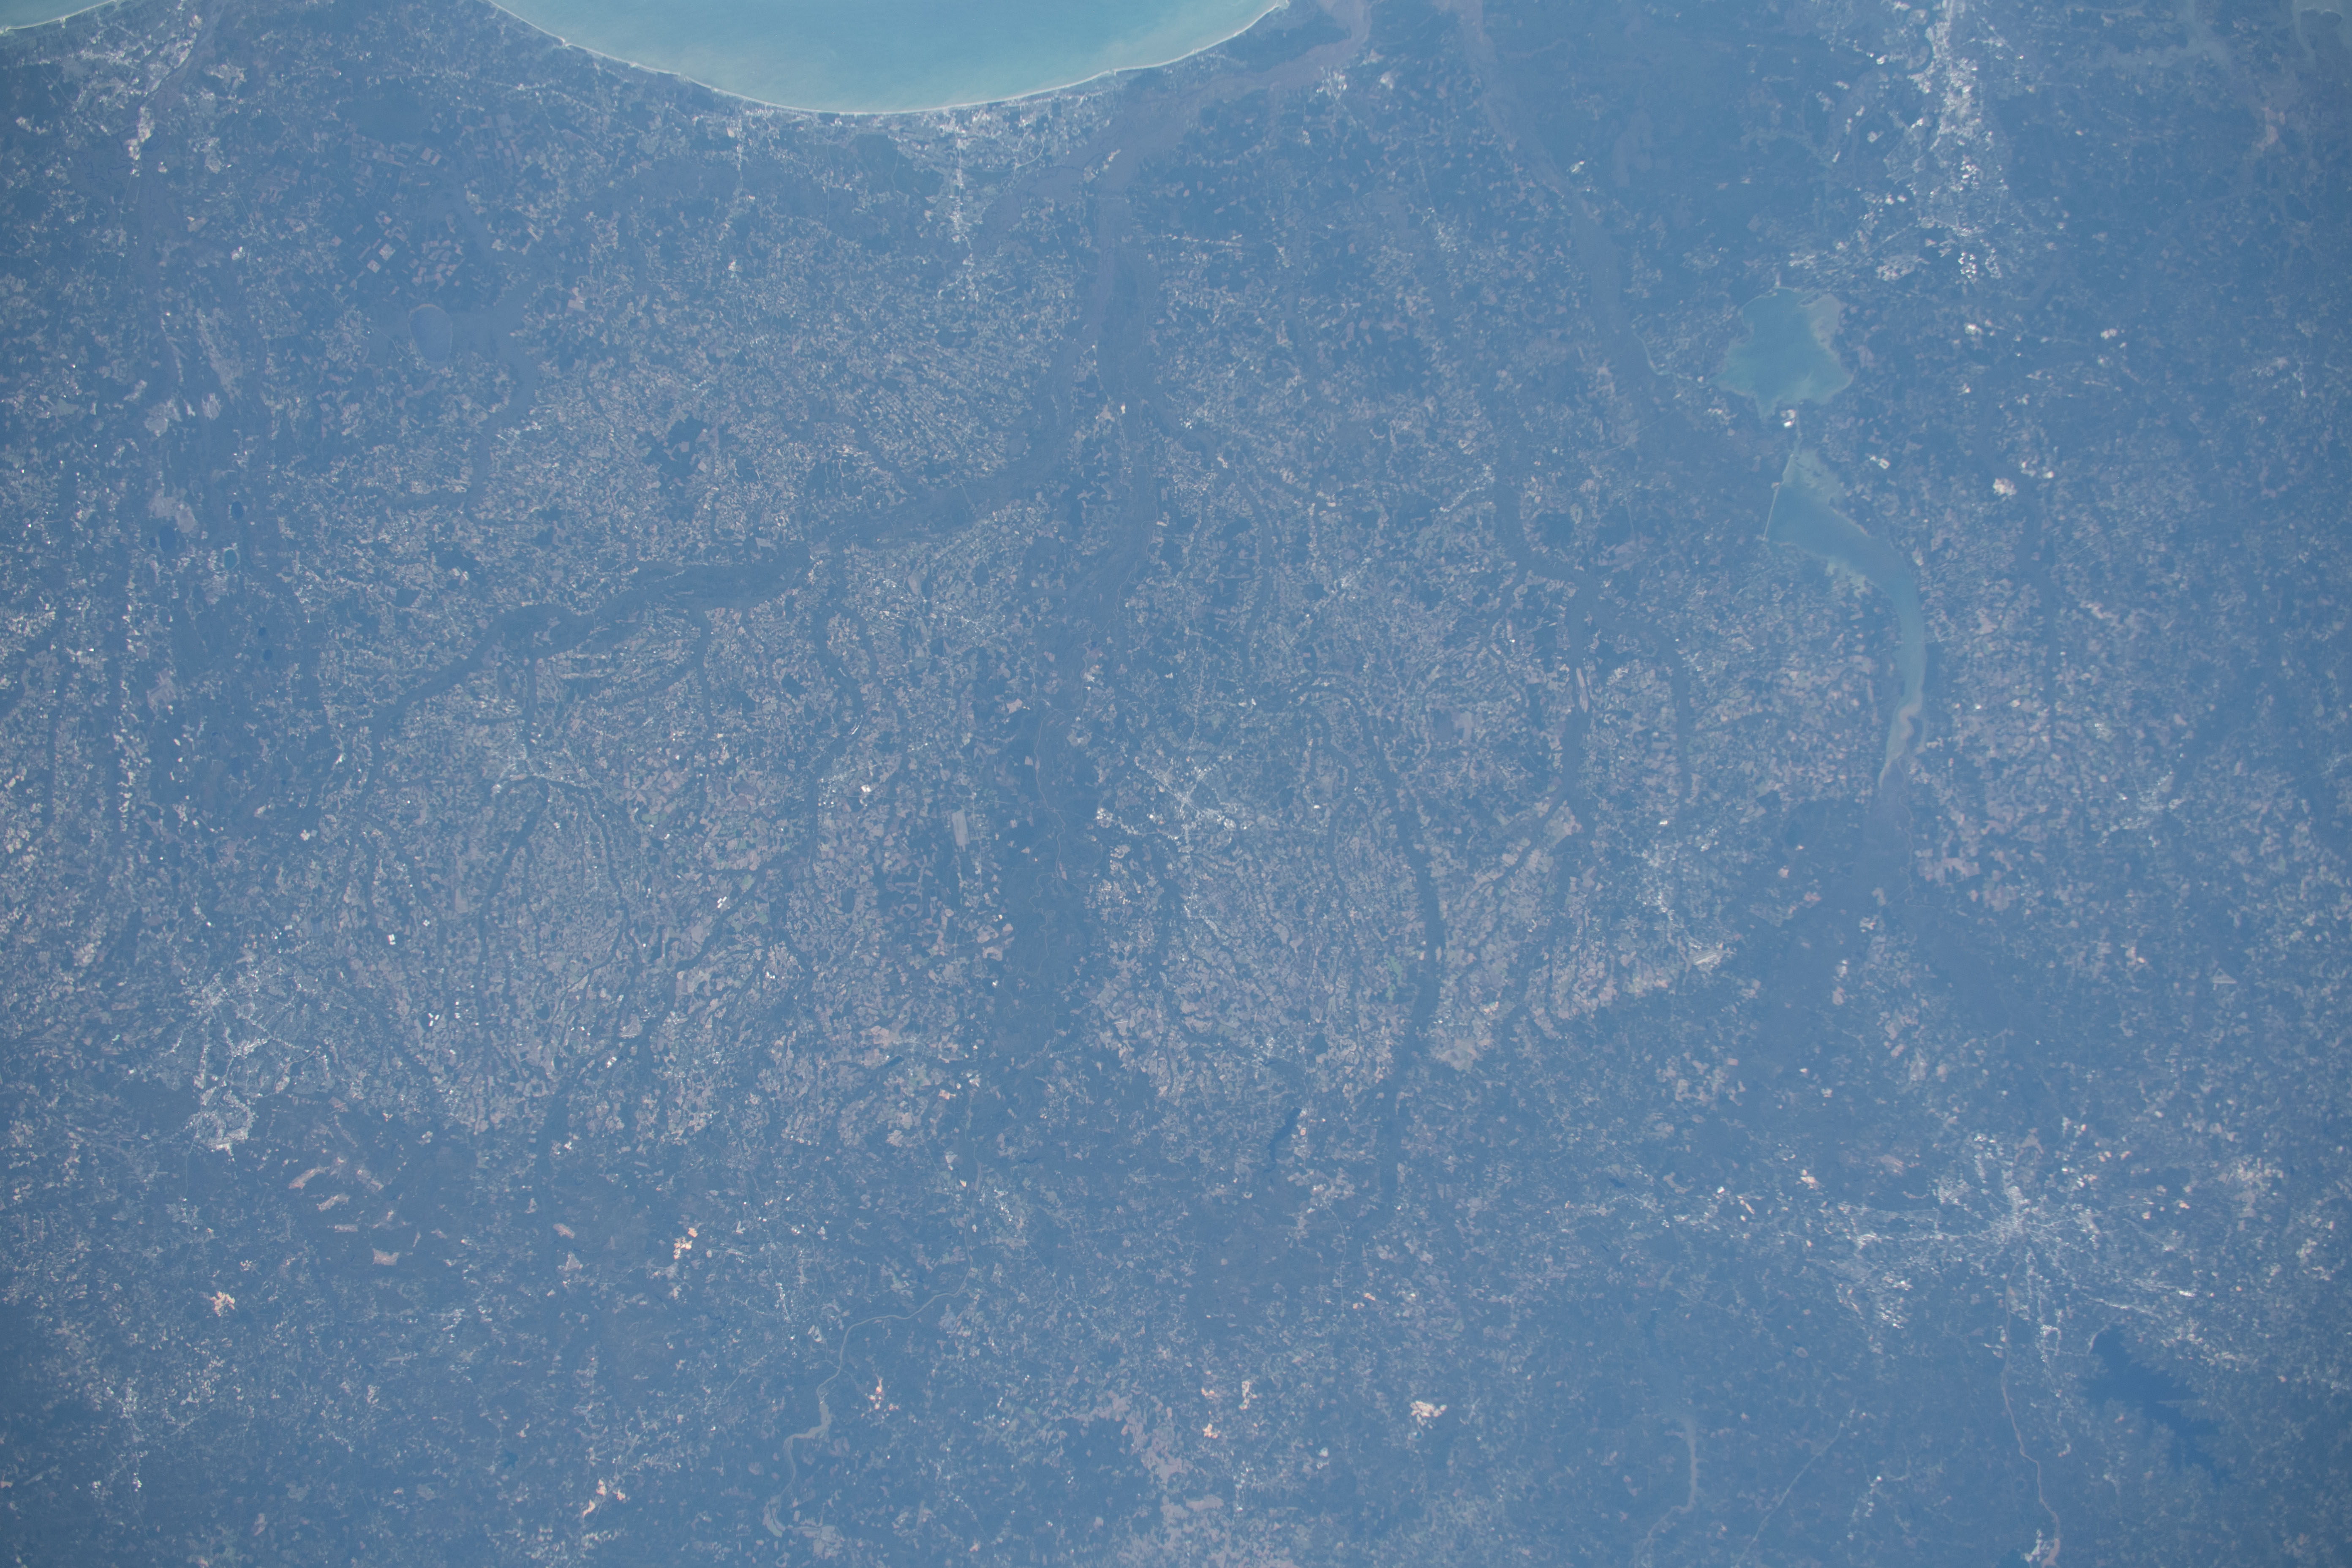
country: USA-SOUTH CAROLINA
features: FORT BRAGG, COLUMBIA
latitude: 34.2
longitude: -79.7
